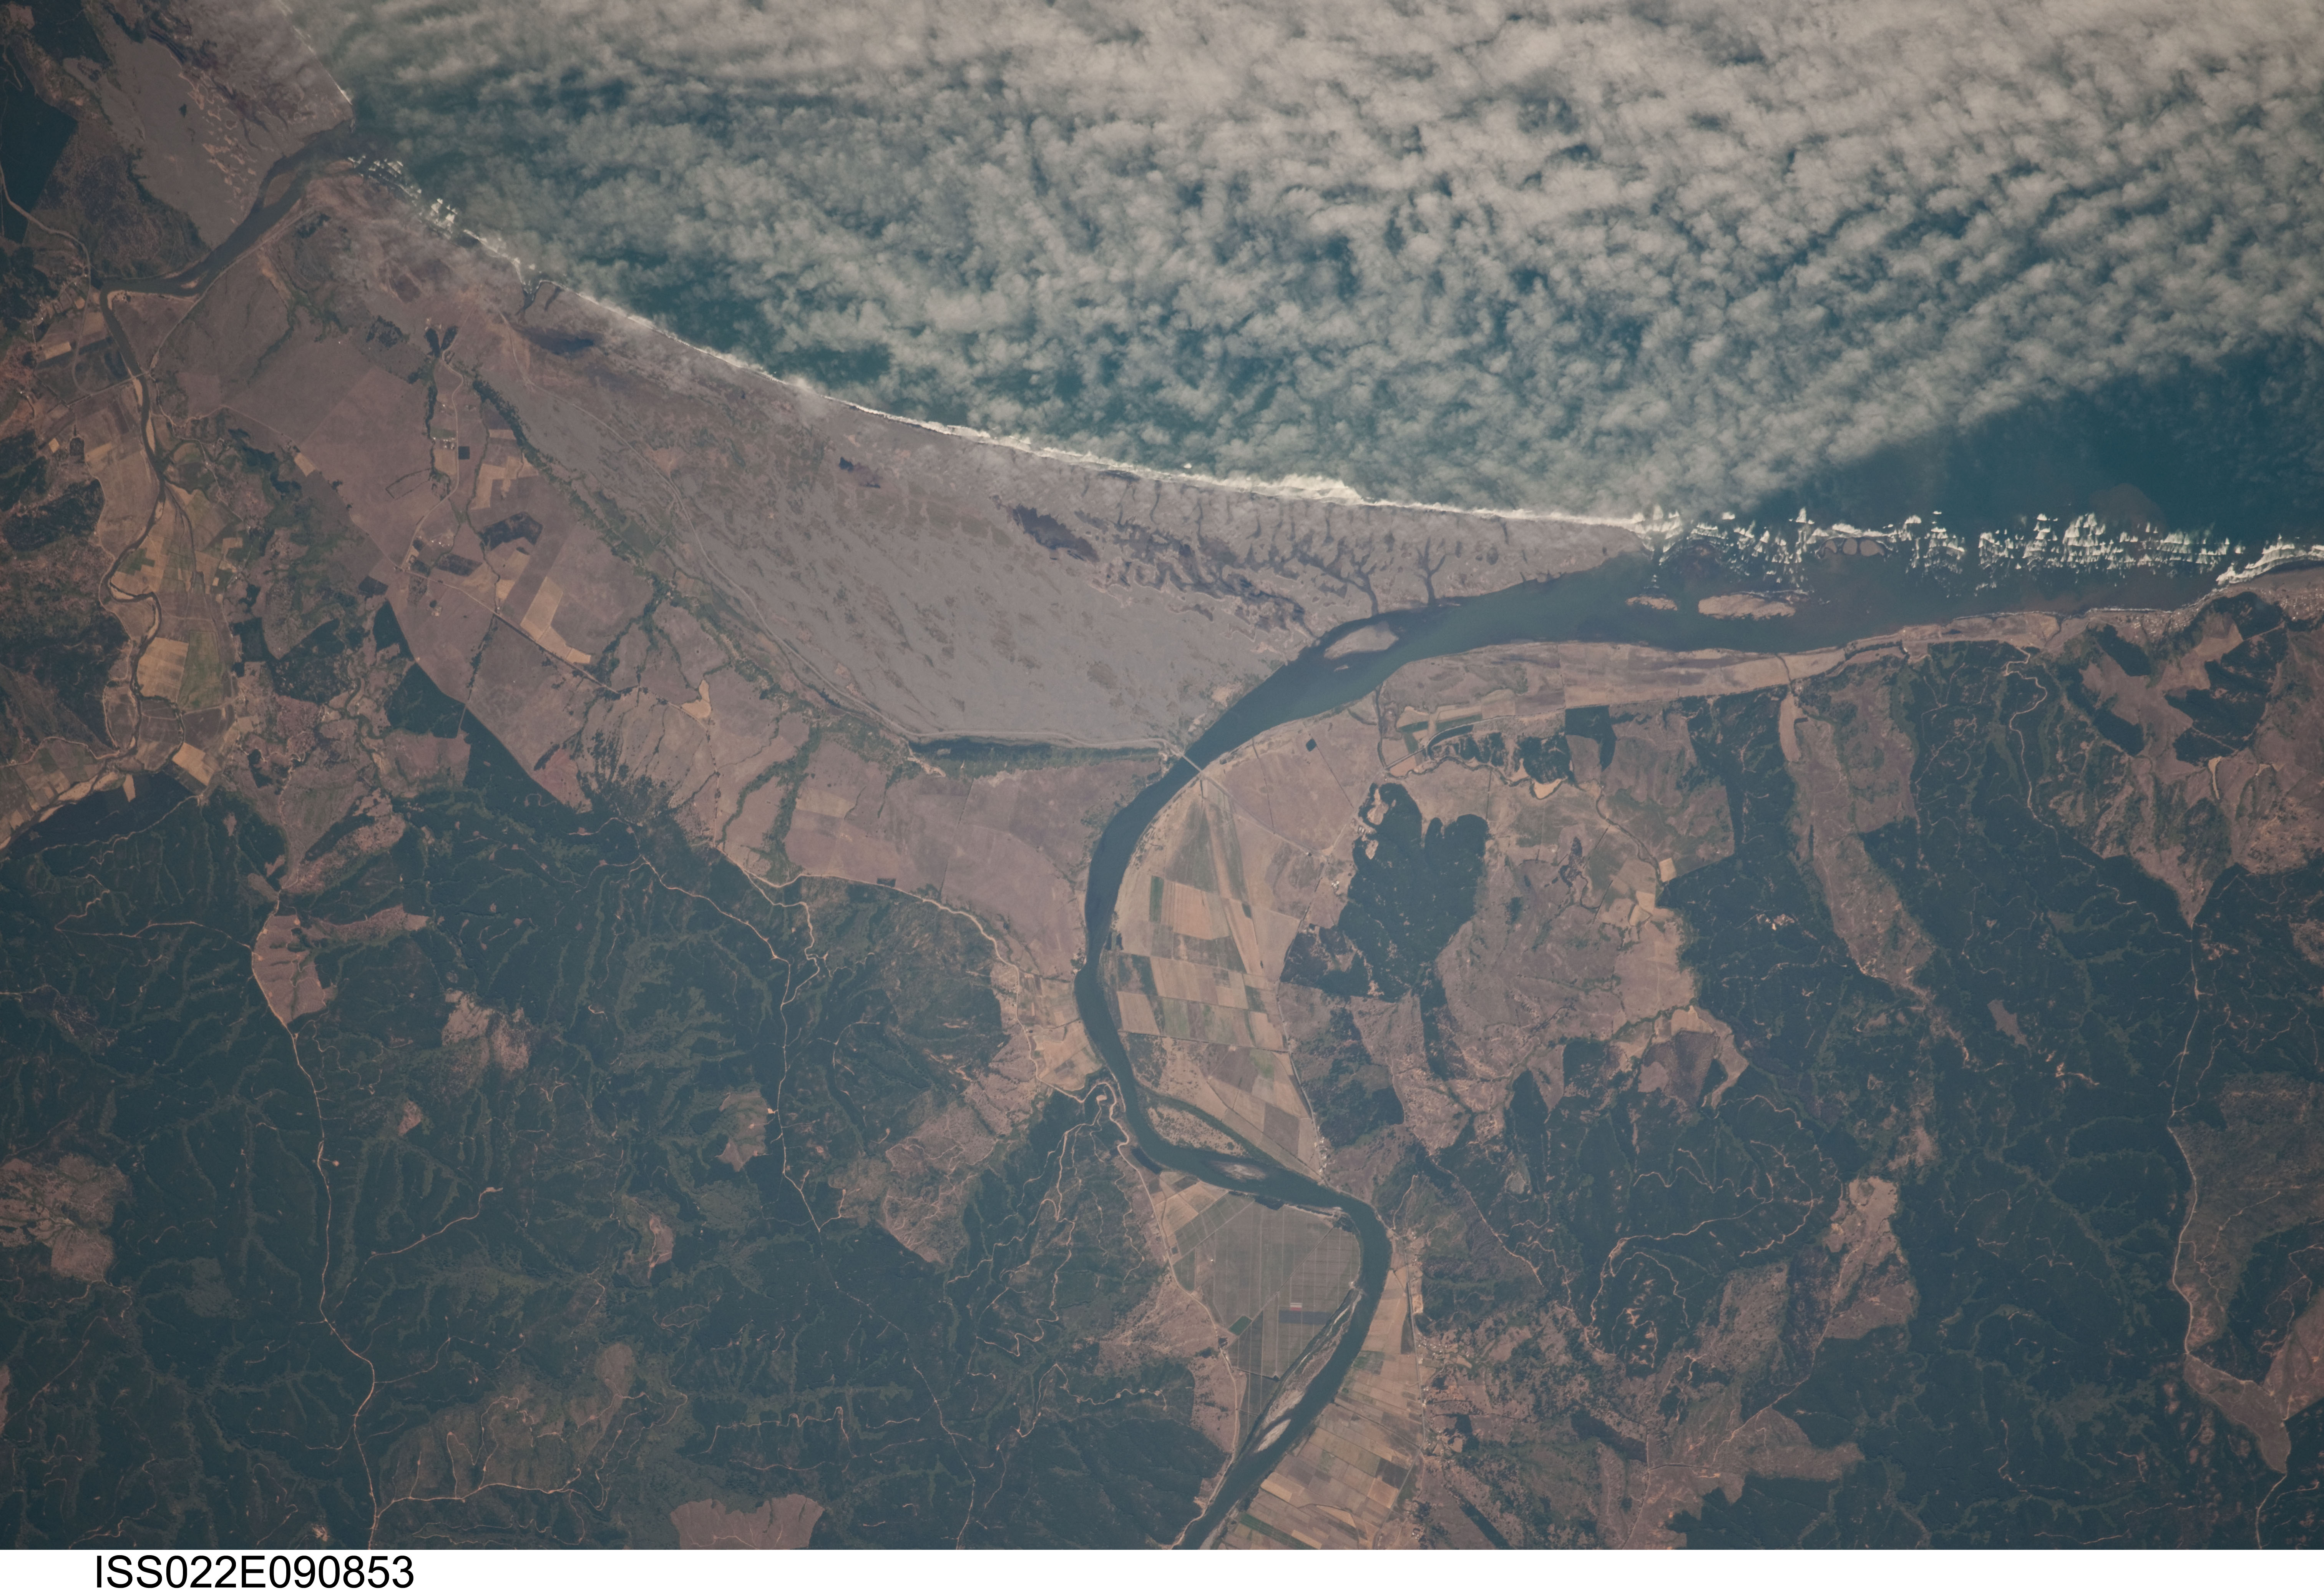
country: CHILE
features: CHANQUIUQUE, MATAUITO R., COAST, FOR.
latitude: -35.1
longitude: -72.2
